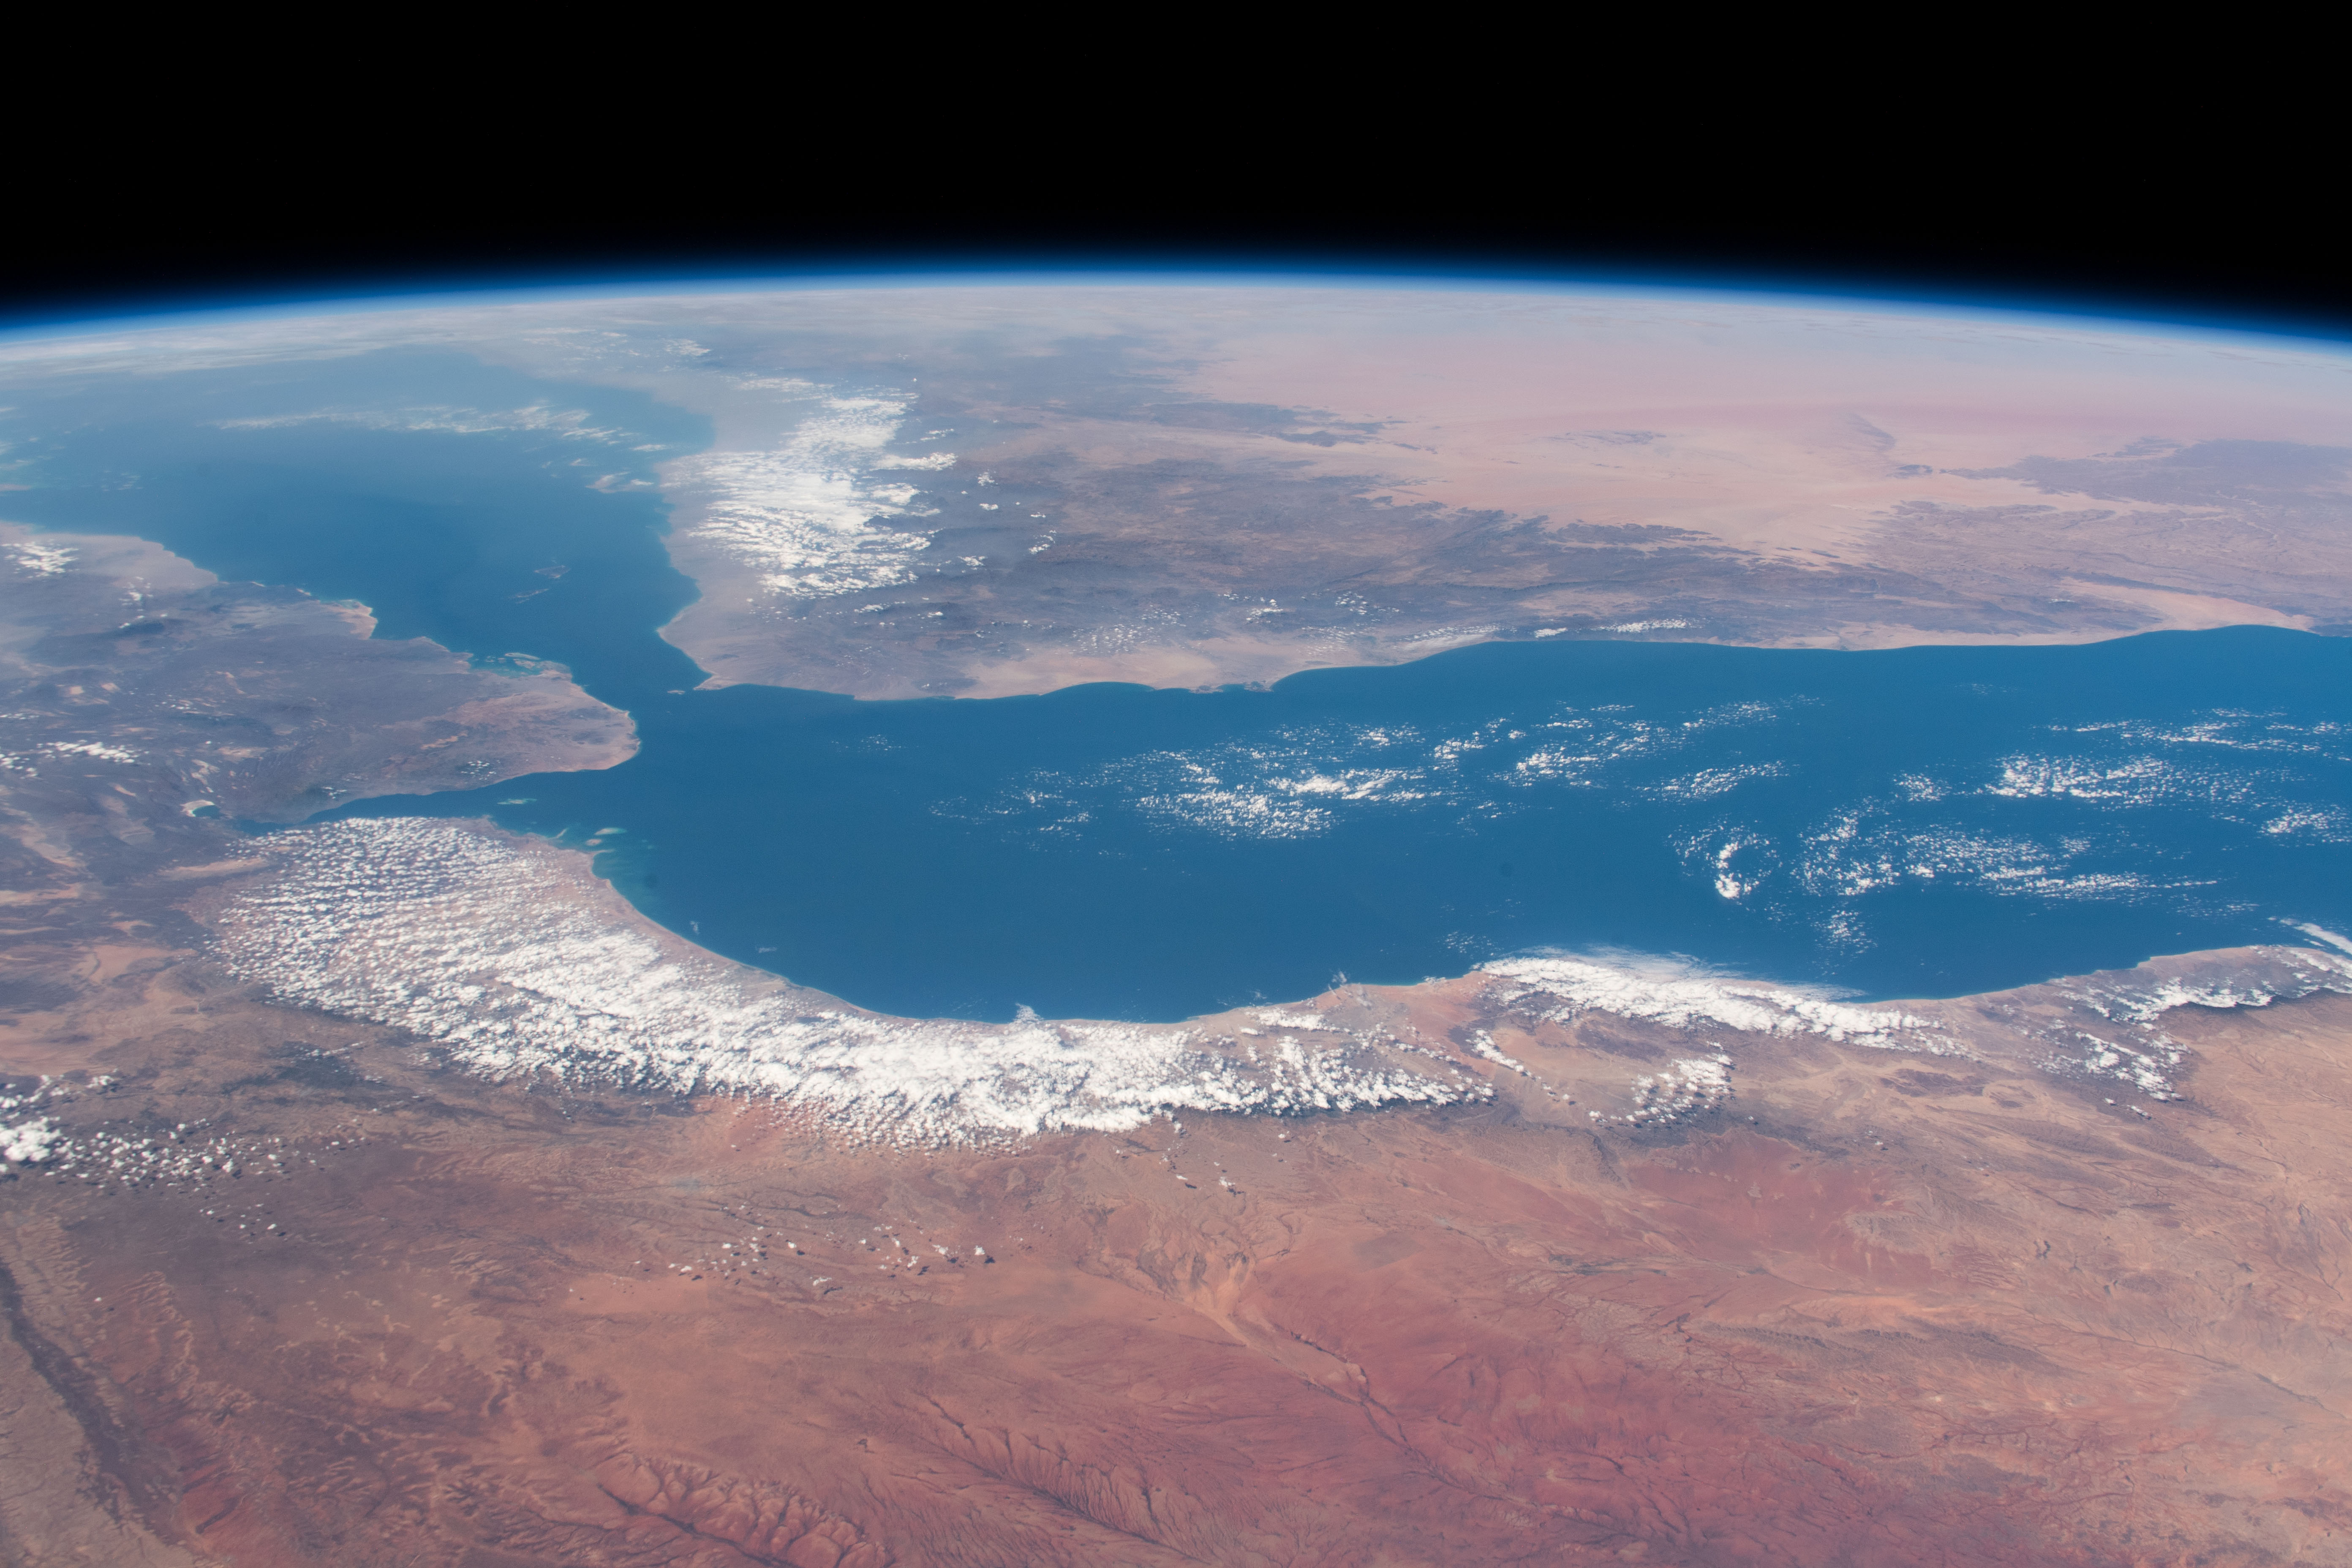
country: SOCOTRA
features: GULF OF ADEN, HORN OF AFRICA, ARABIAN PENINSULA, RED SEA
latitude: 12.0
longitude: 45.0
